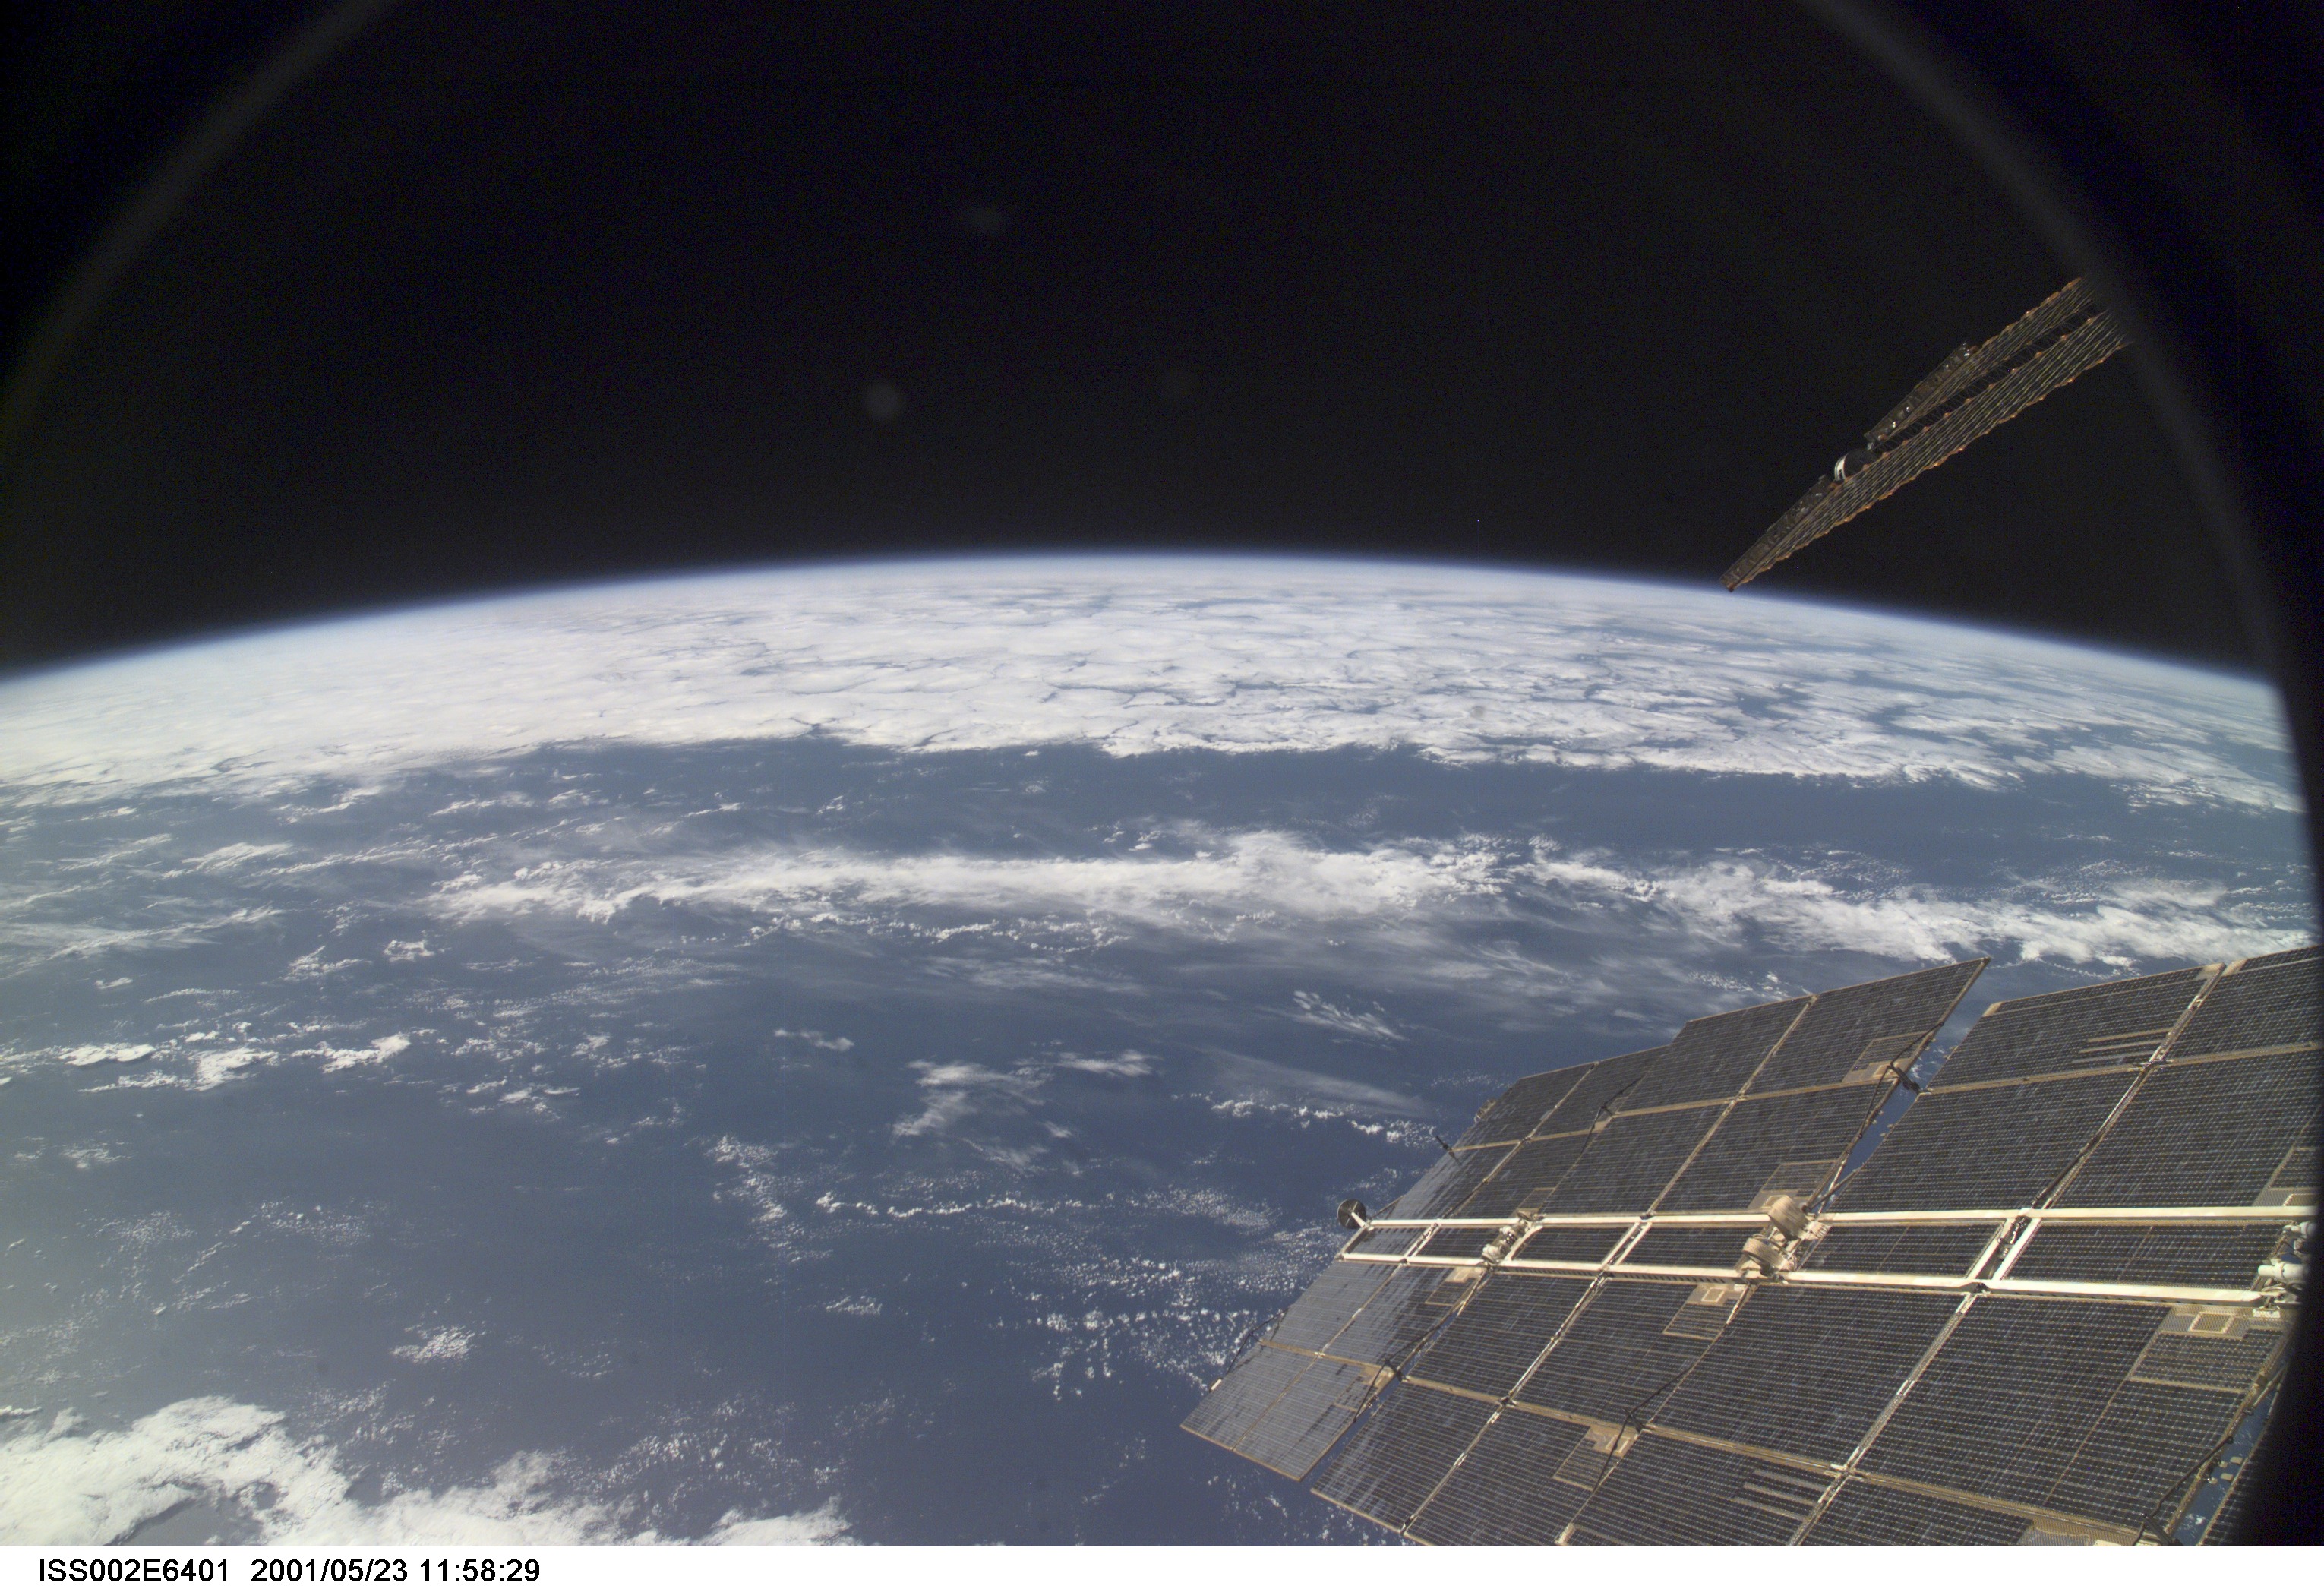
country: ATLANTIC OCEAN
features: PAN-CLOUD FRONT
